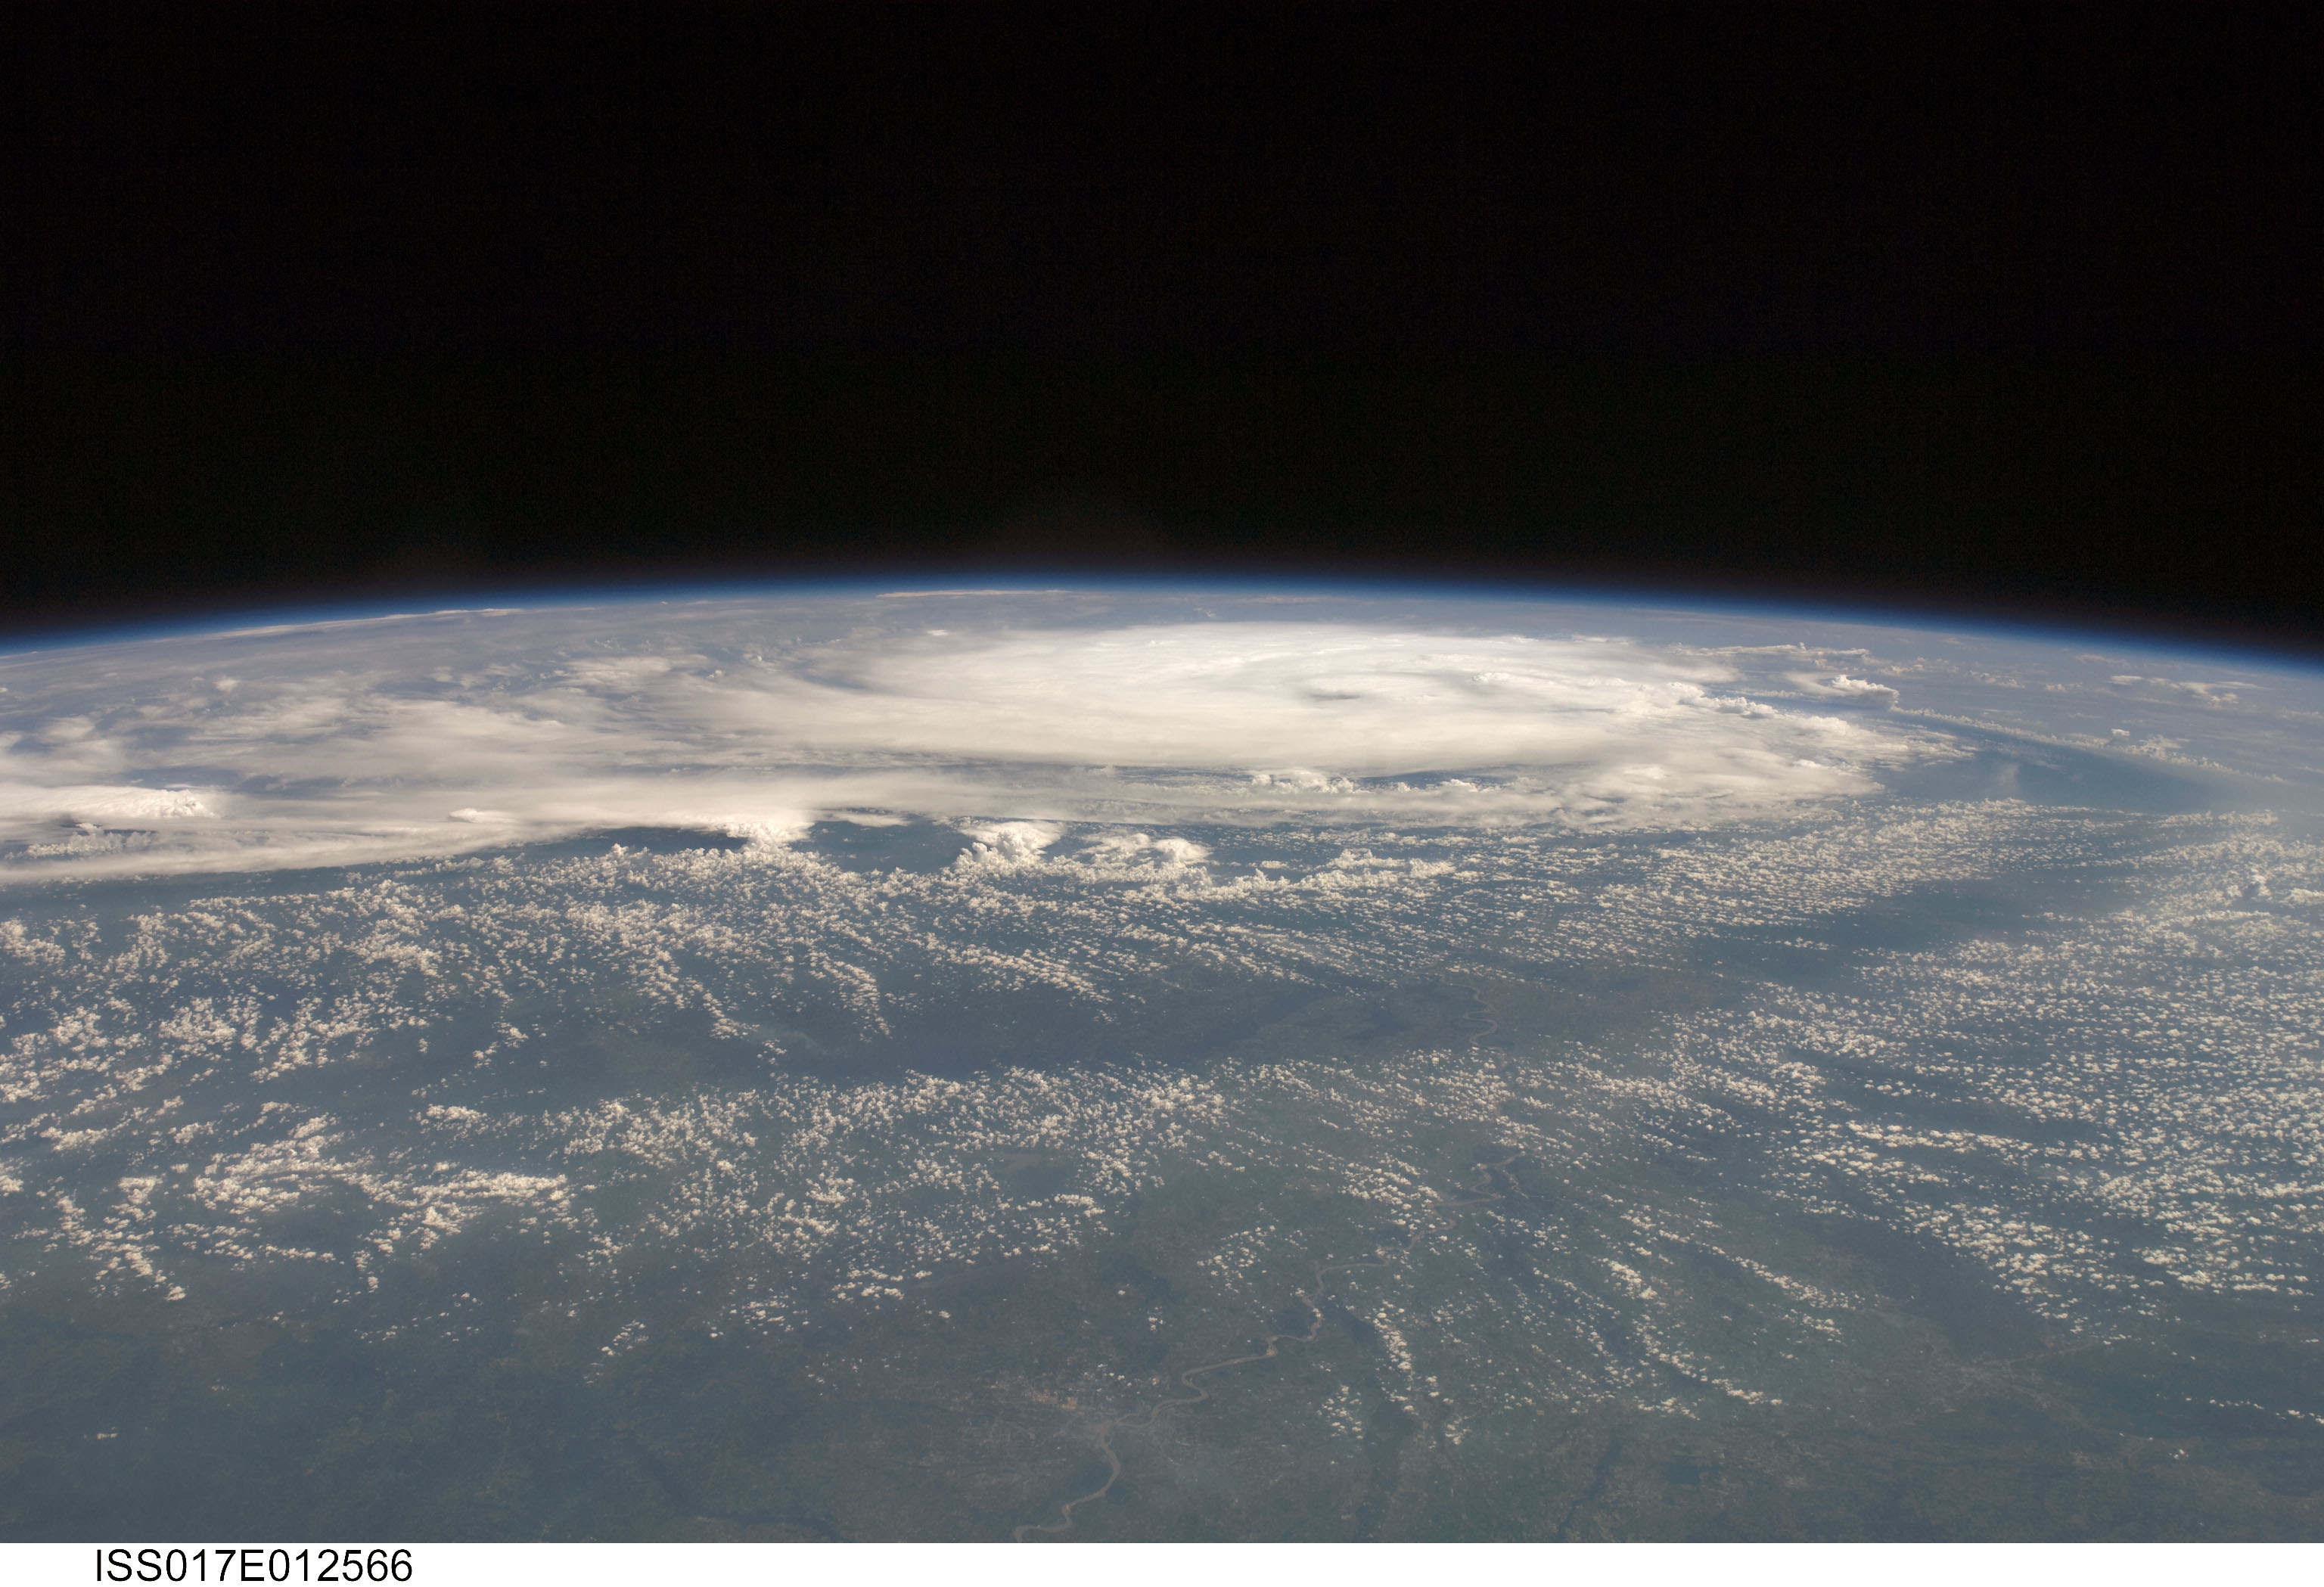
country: GULF OF MEXICO
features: PAN-TROPICAL STORM EDOUARD
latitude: 28.3
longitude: -91.4
